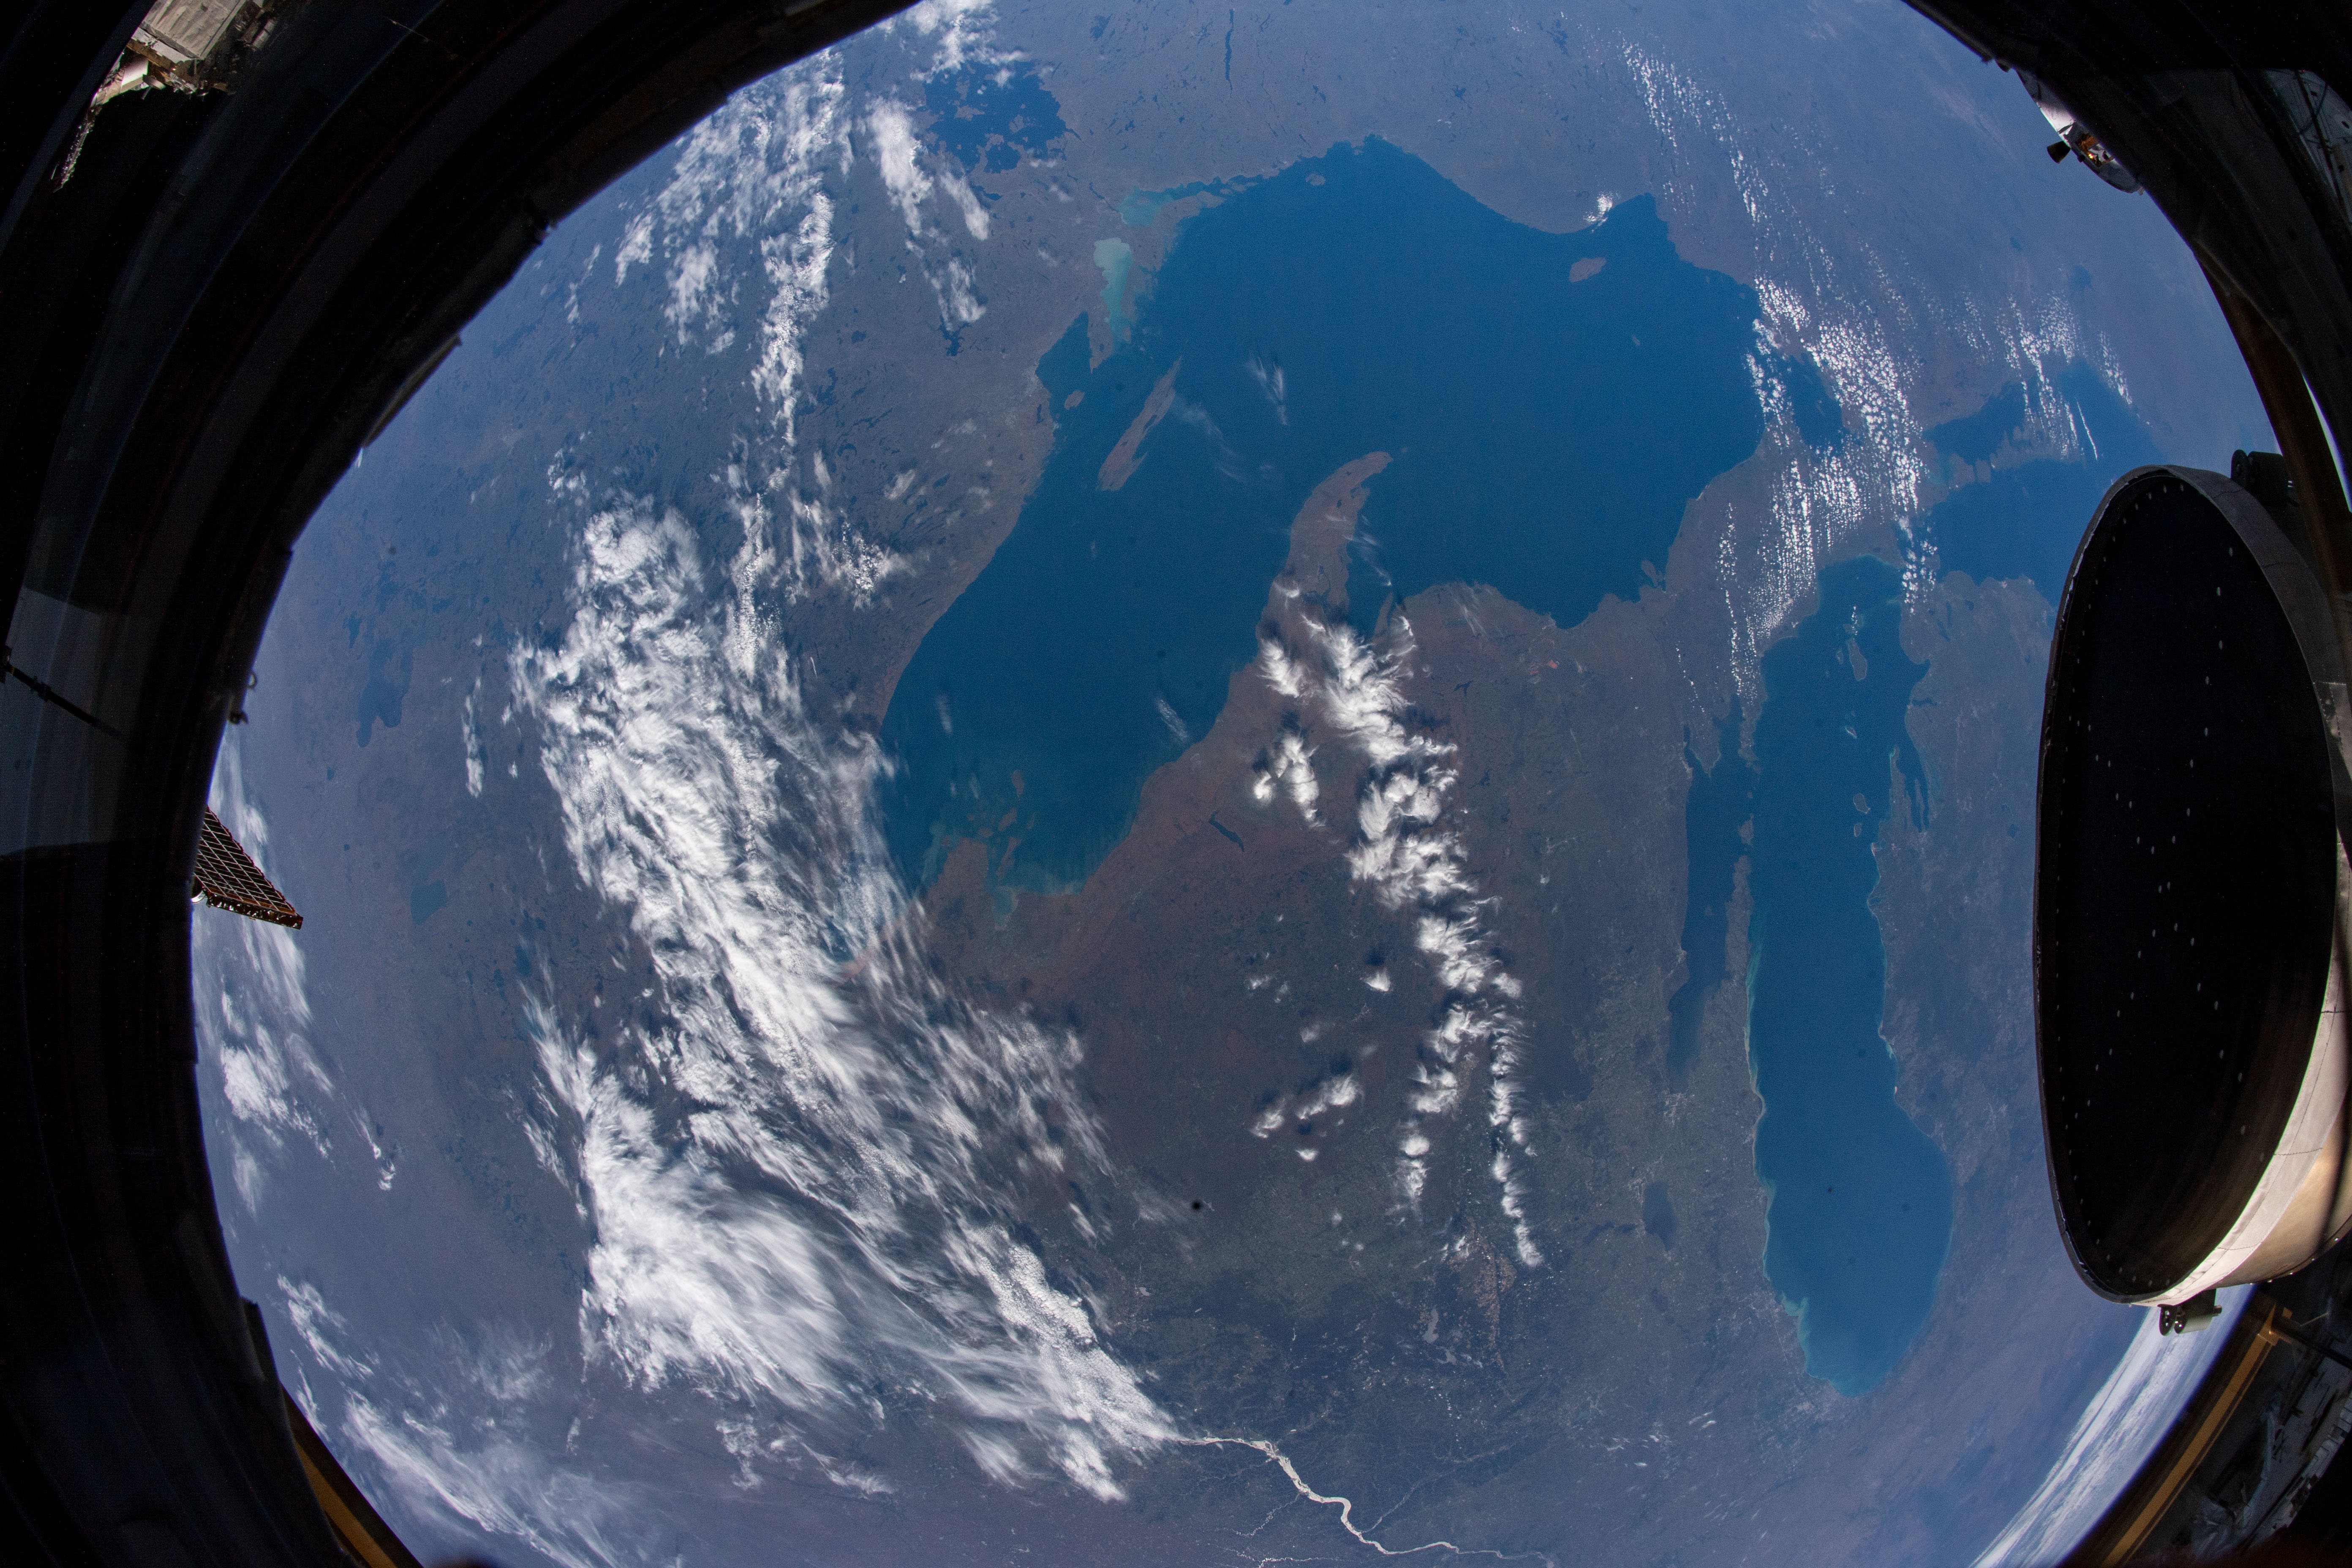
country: USA-MICHIGAN
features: CLOUDS, LAKE SUPERIOR, GREAT LAKES
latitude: 46.5
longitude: -89.5
